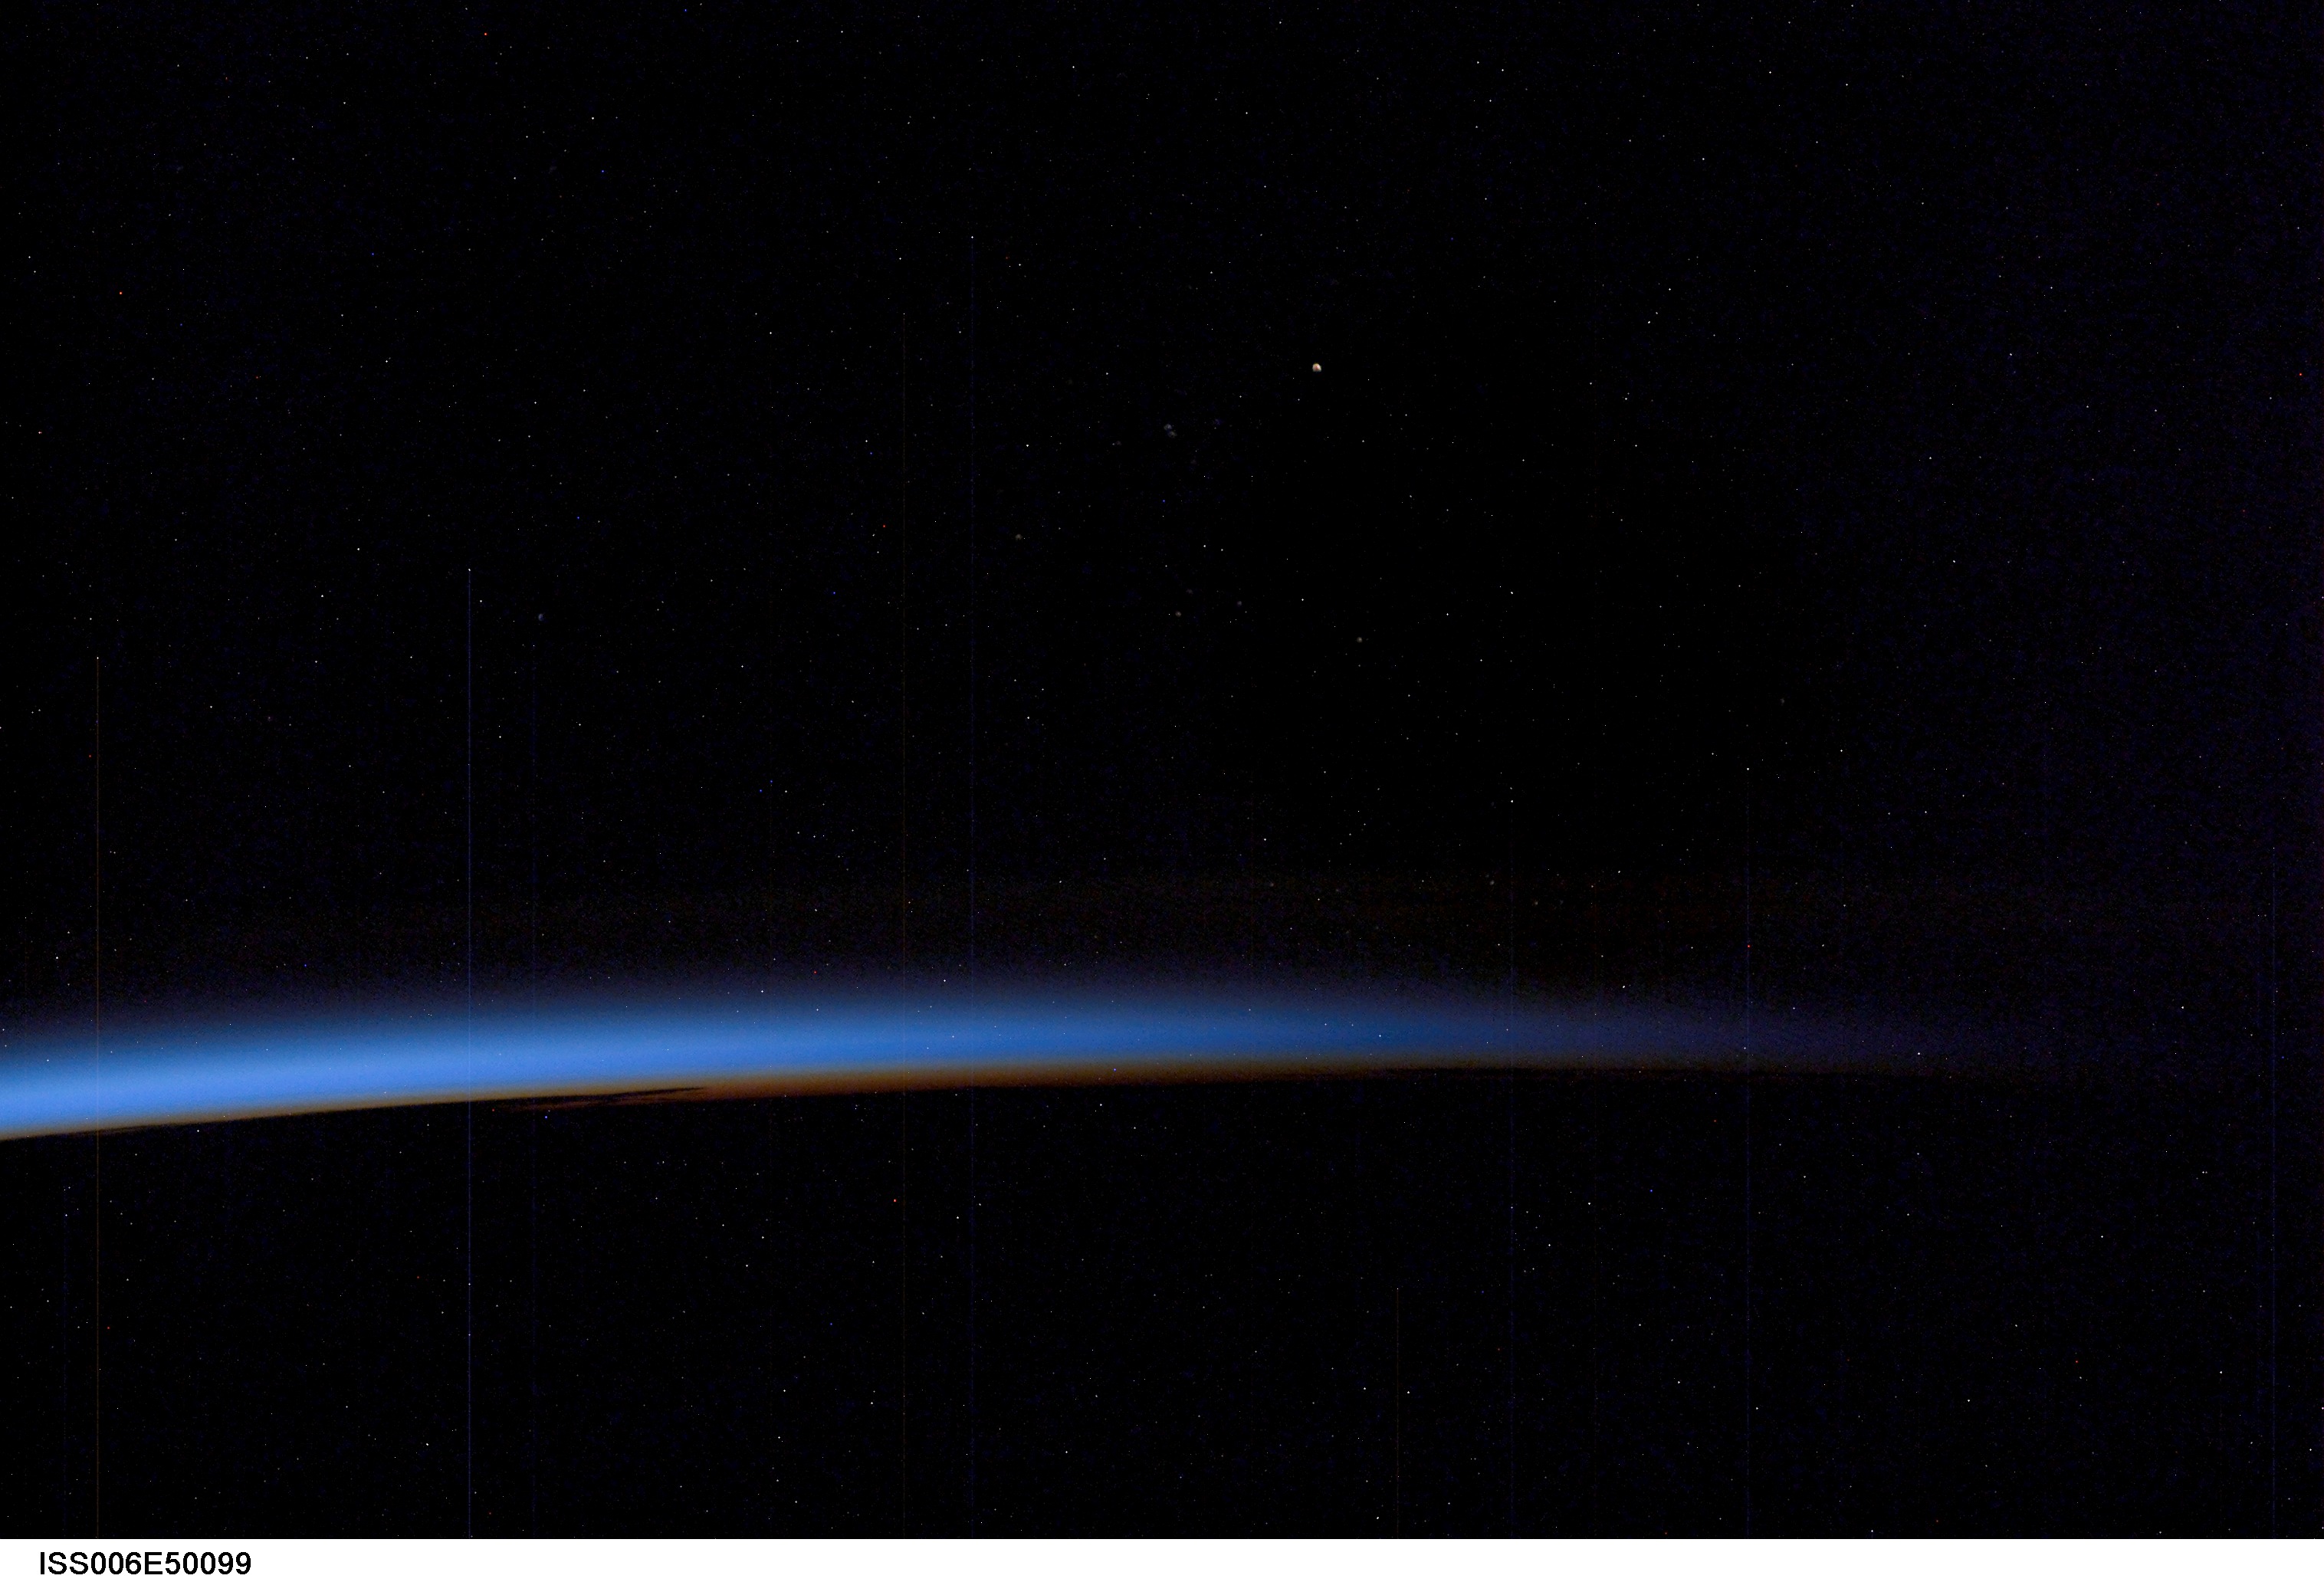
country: ATMOSPHERIC LIMB
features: ATMOSPHERIC LIMB
